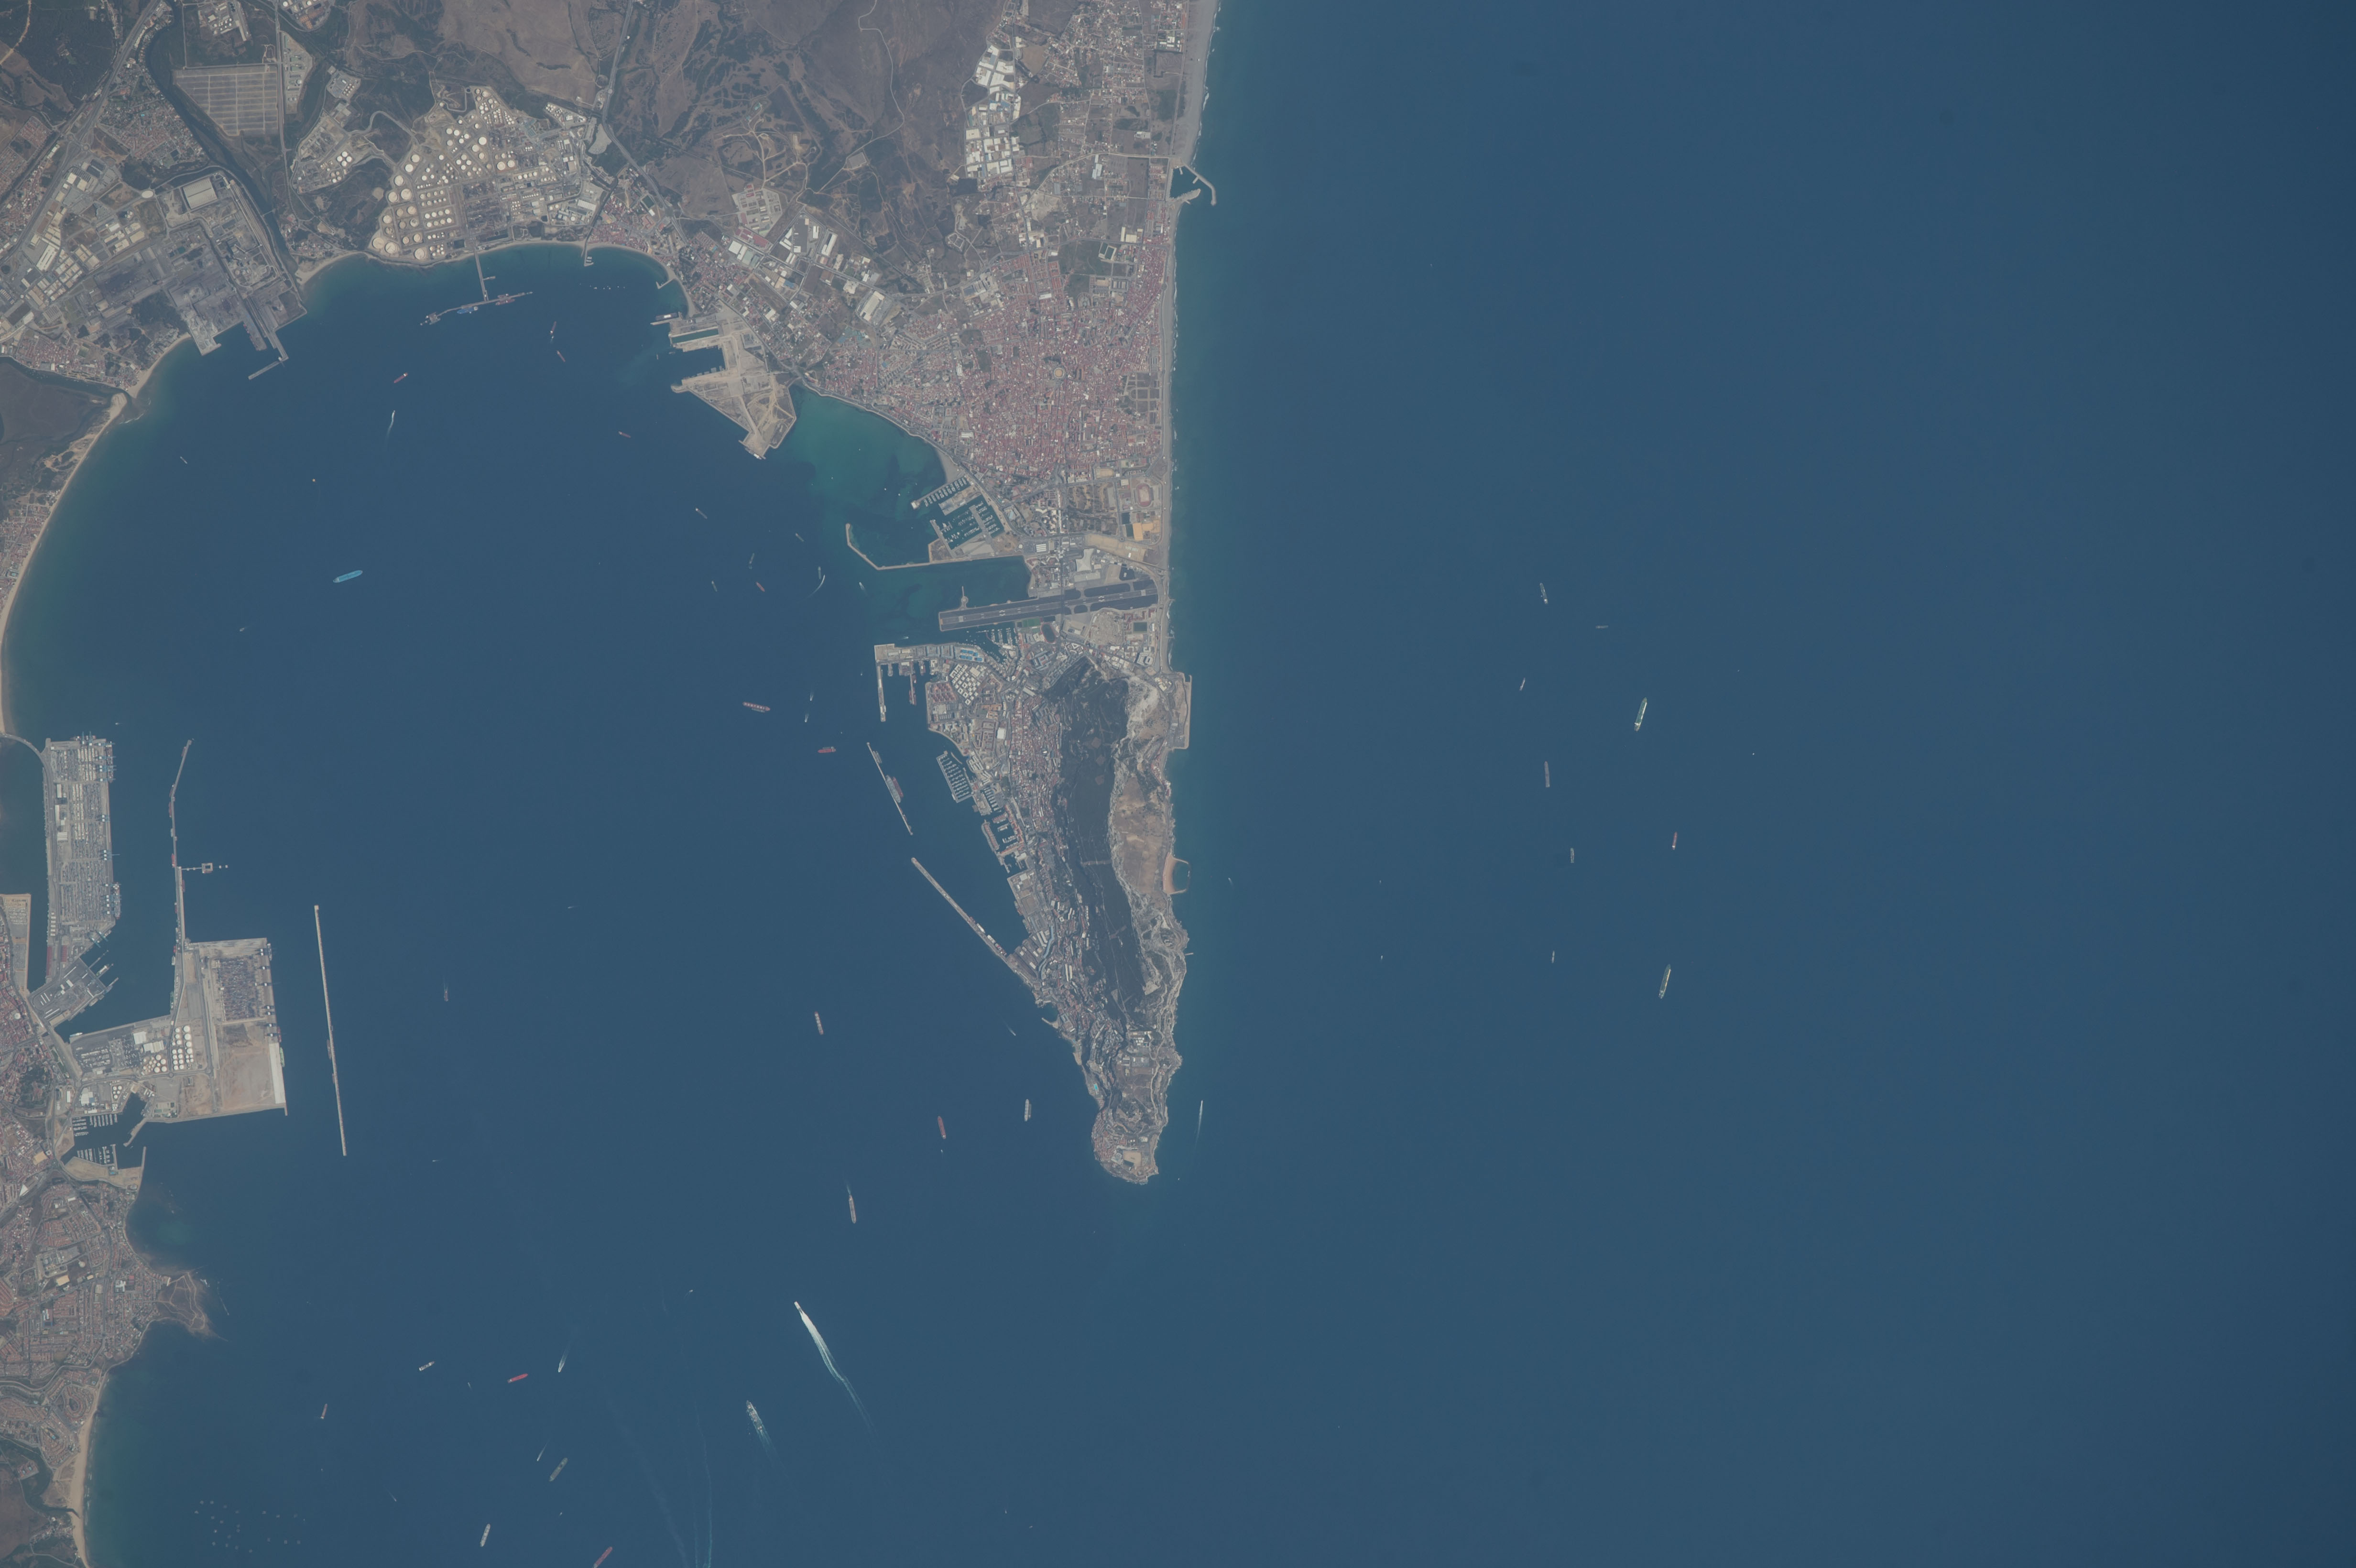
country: SPAIN
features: BAY OF GIBRALTAR, ALBORAN SEA, GIBRALTAR, PALMONES, RIO GUADARRANQUE, SHIPS
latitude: 36.1
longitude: -5.3
